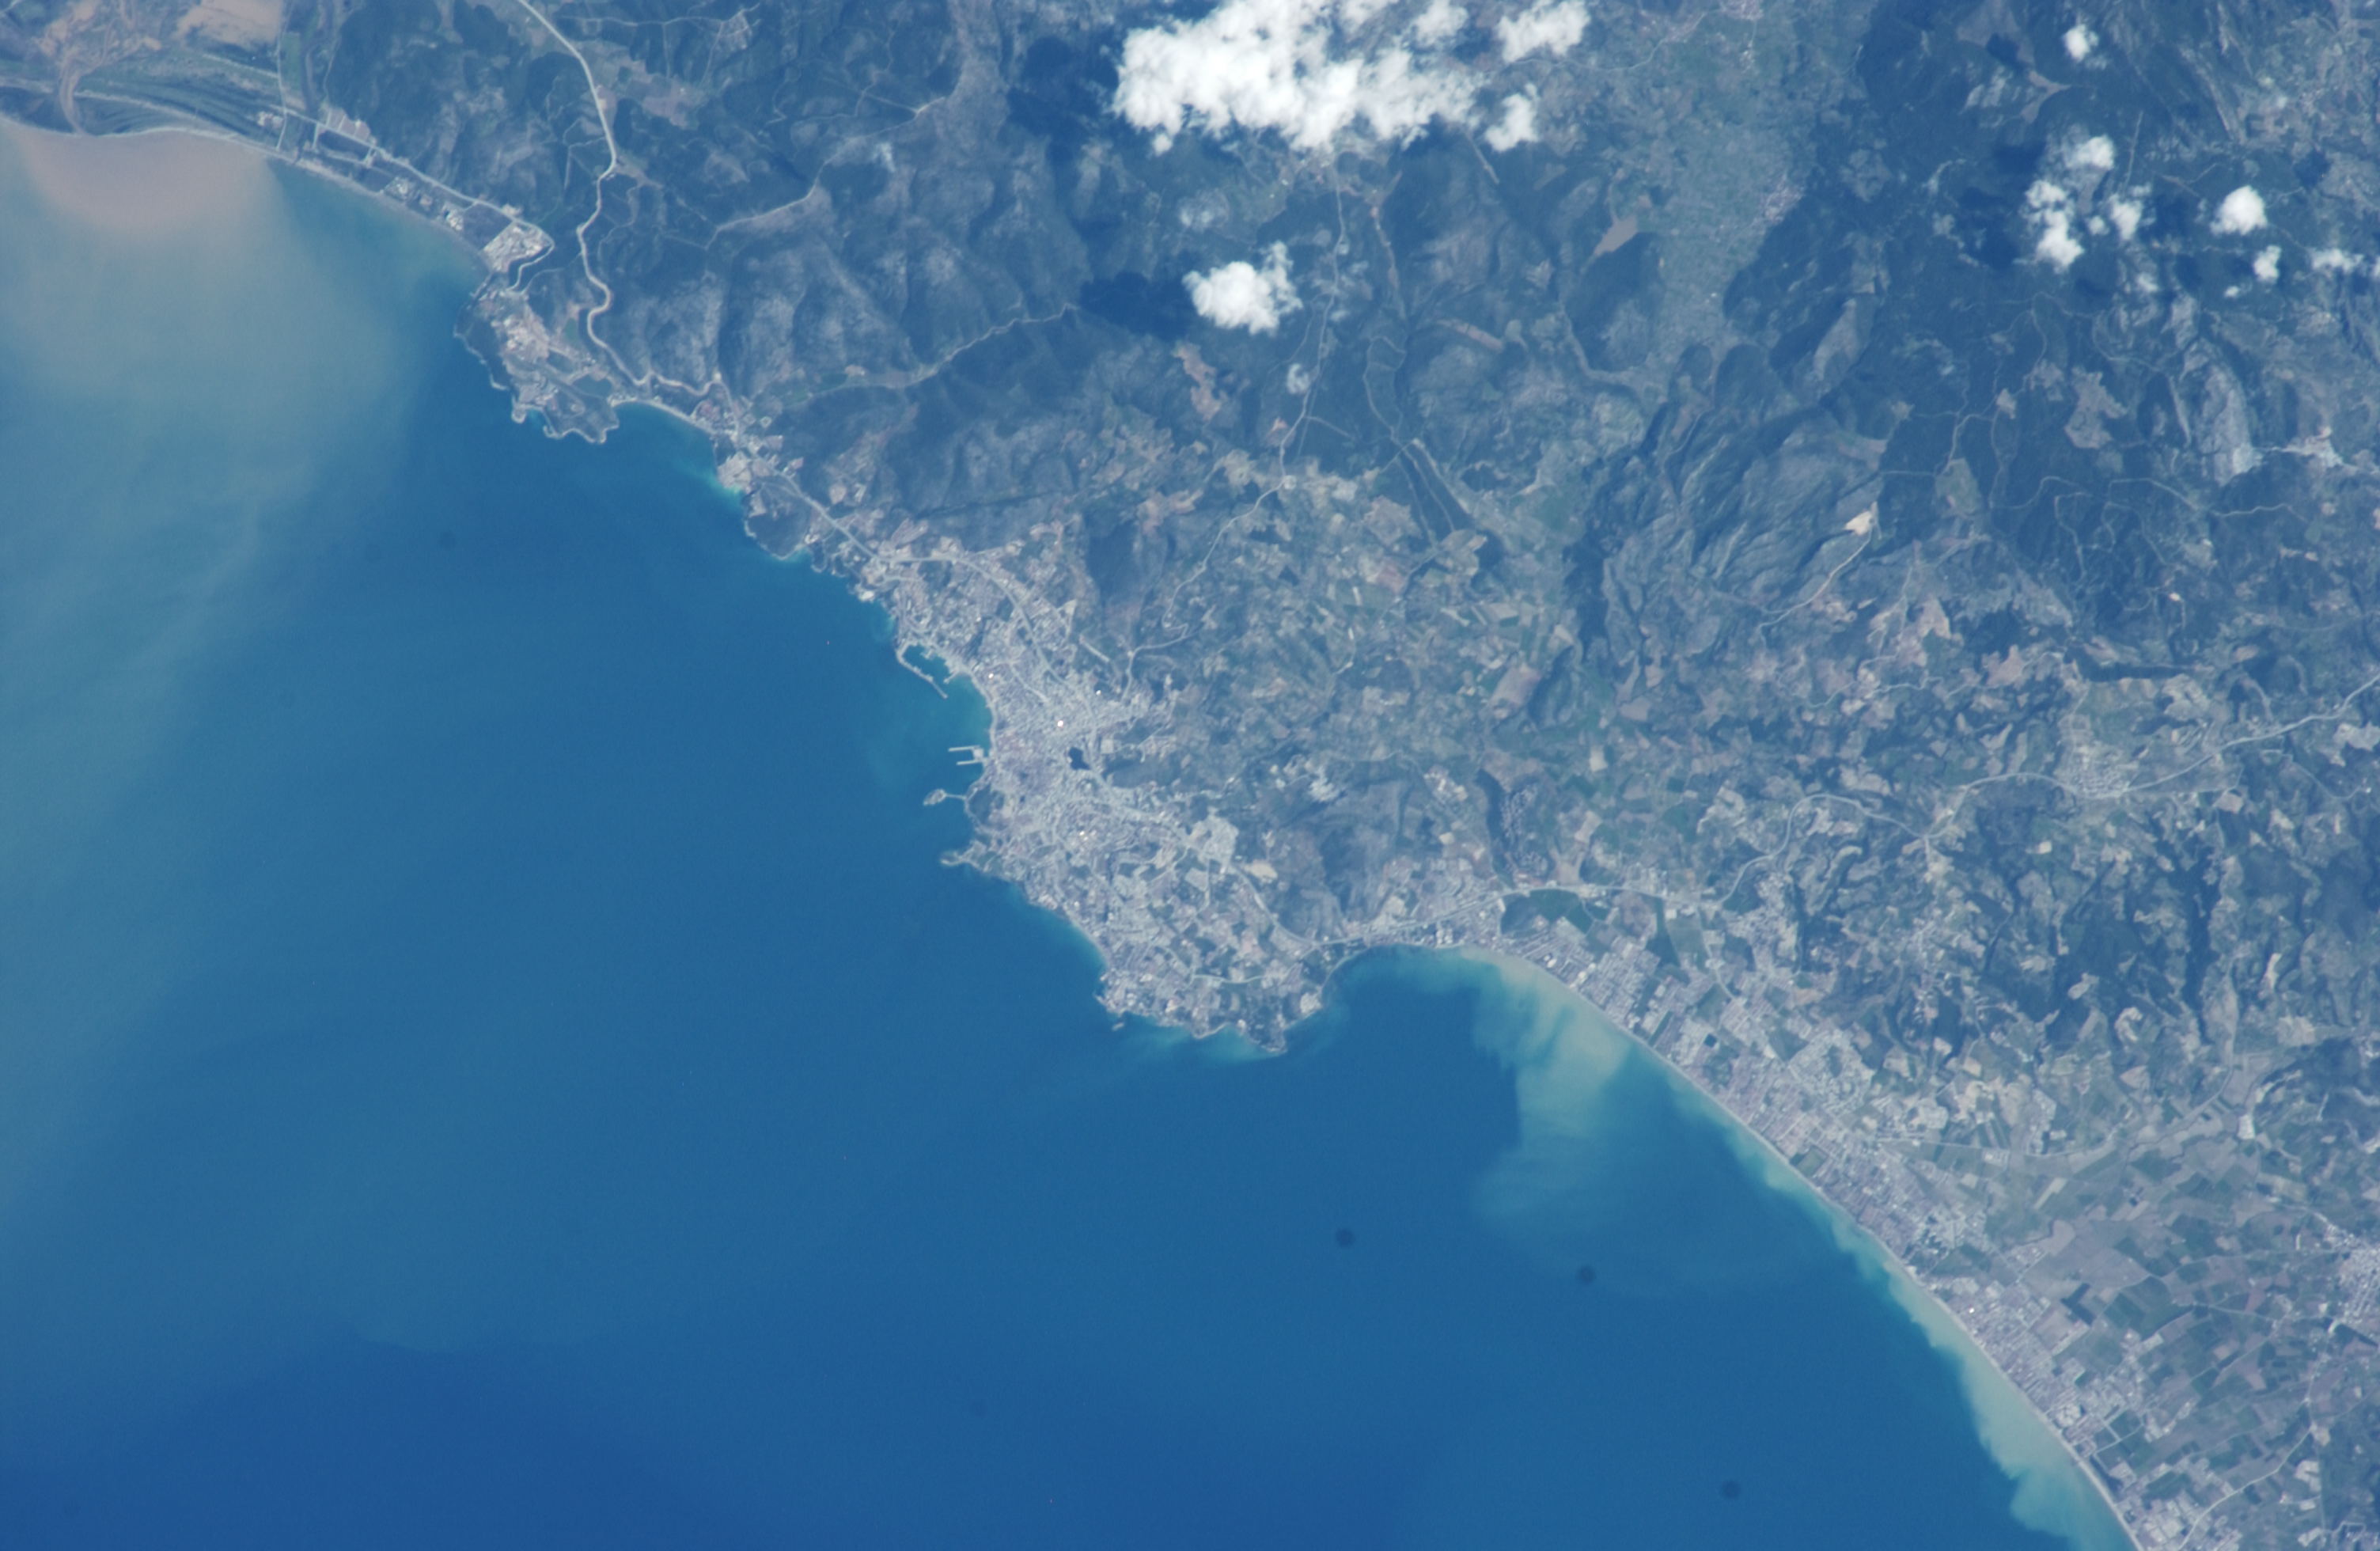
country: TURKEY
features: BEACHES,HARBORS,BAYRAKLIDEDE
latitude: 37.8
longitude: 27.3
